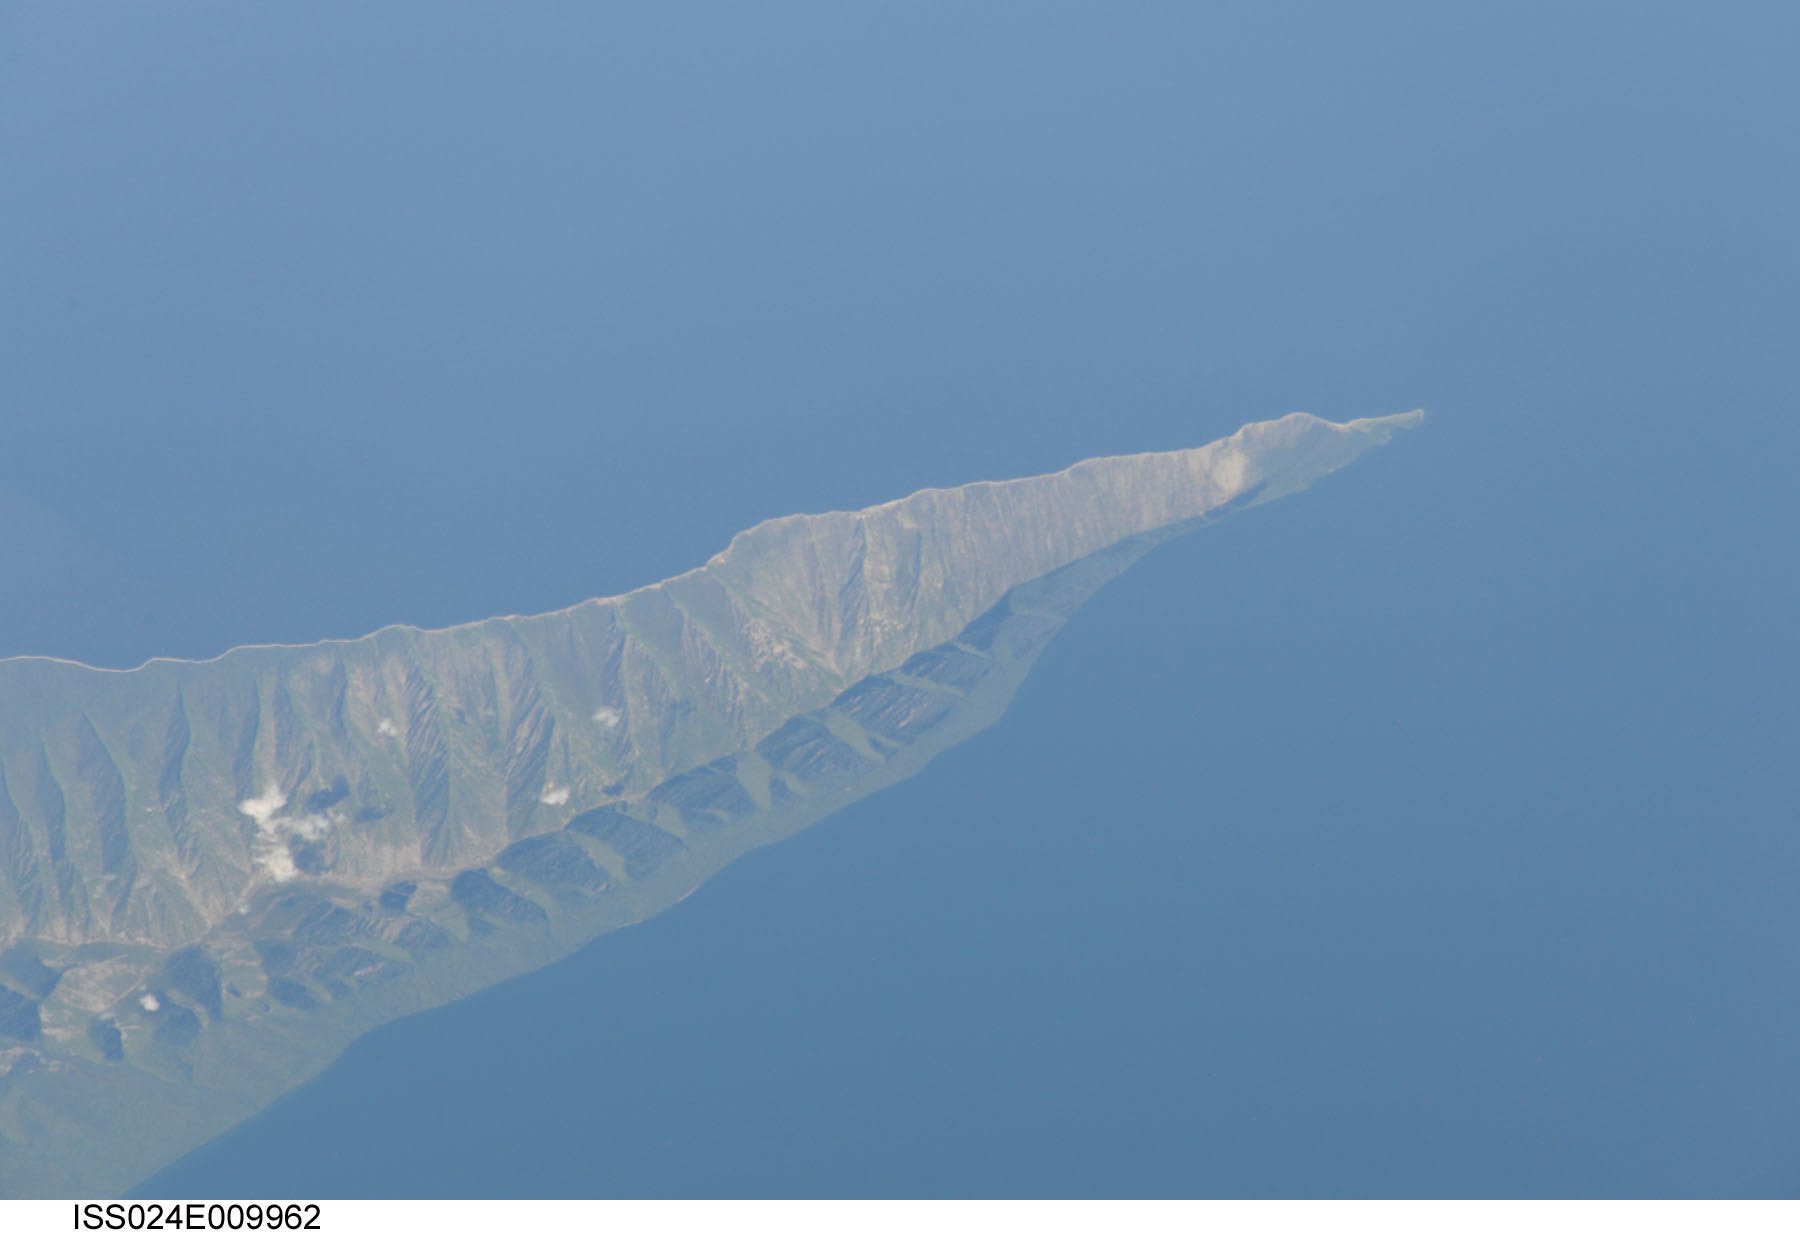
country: RUSSIAN FEDERATION
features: SVYATOY NOS, PENINSULA, BAIKAL LAKE, BURYATIA
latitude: 53.5
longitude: 108.6
